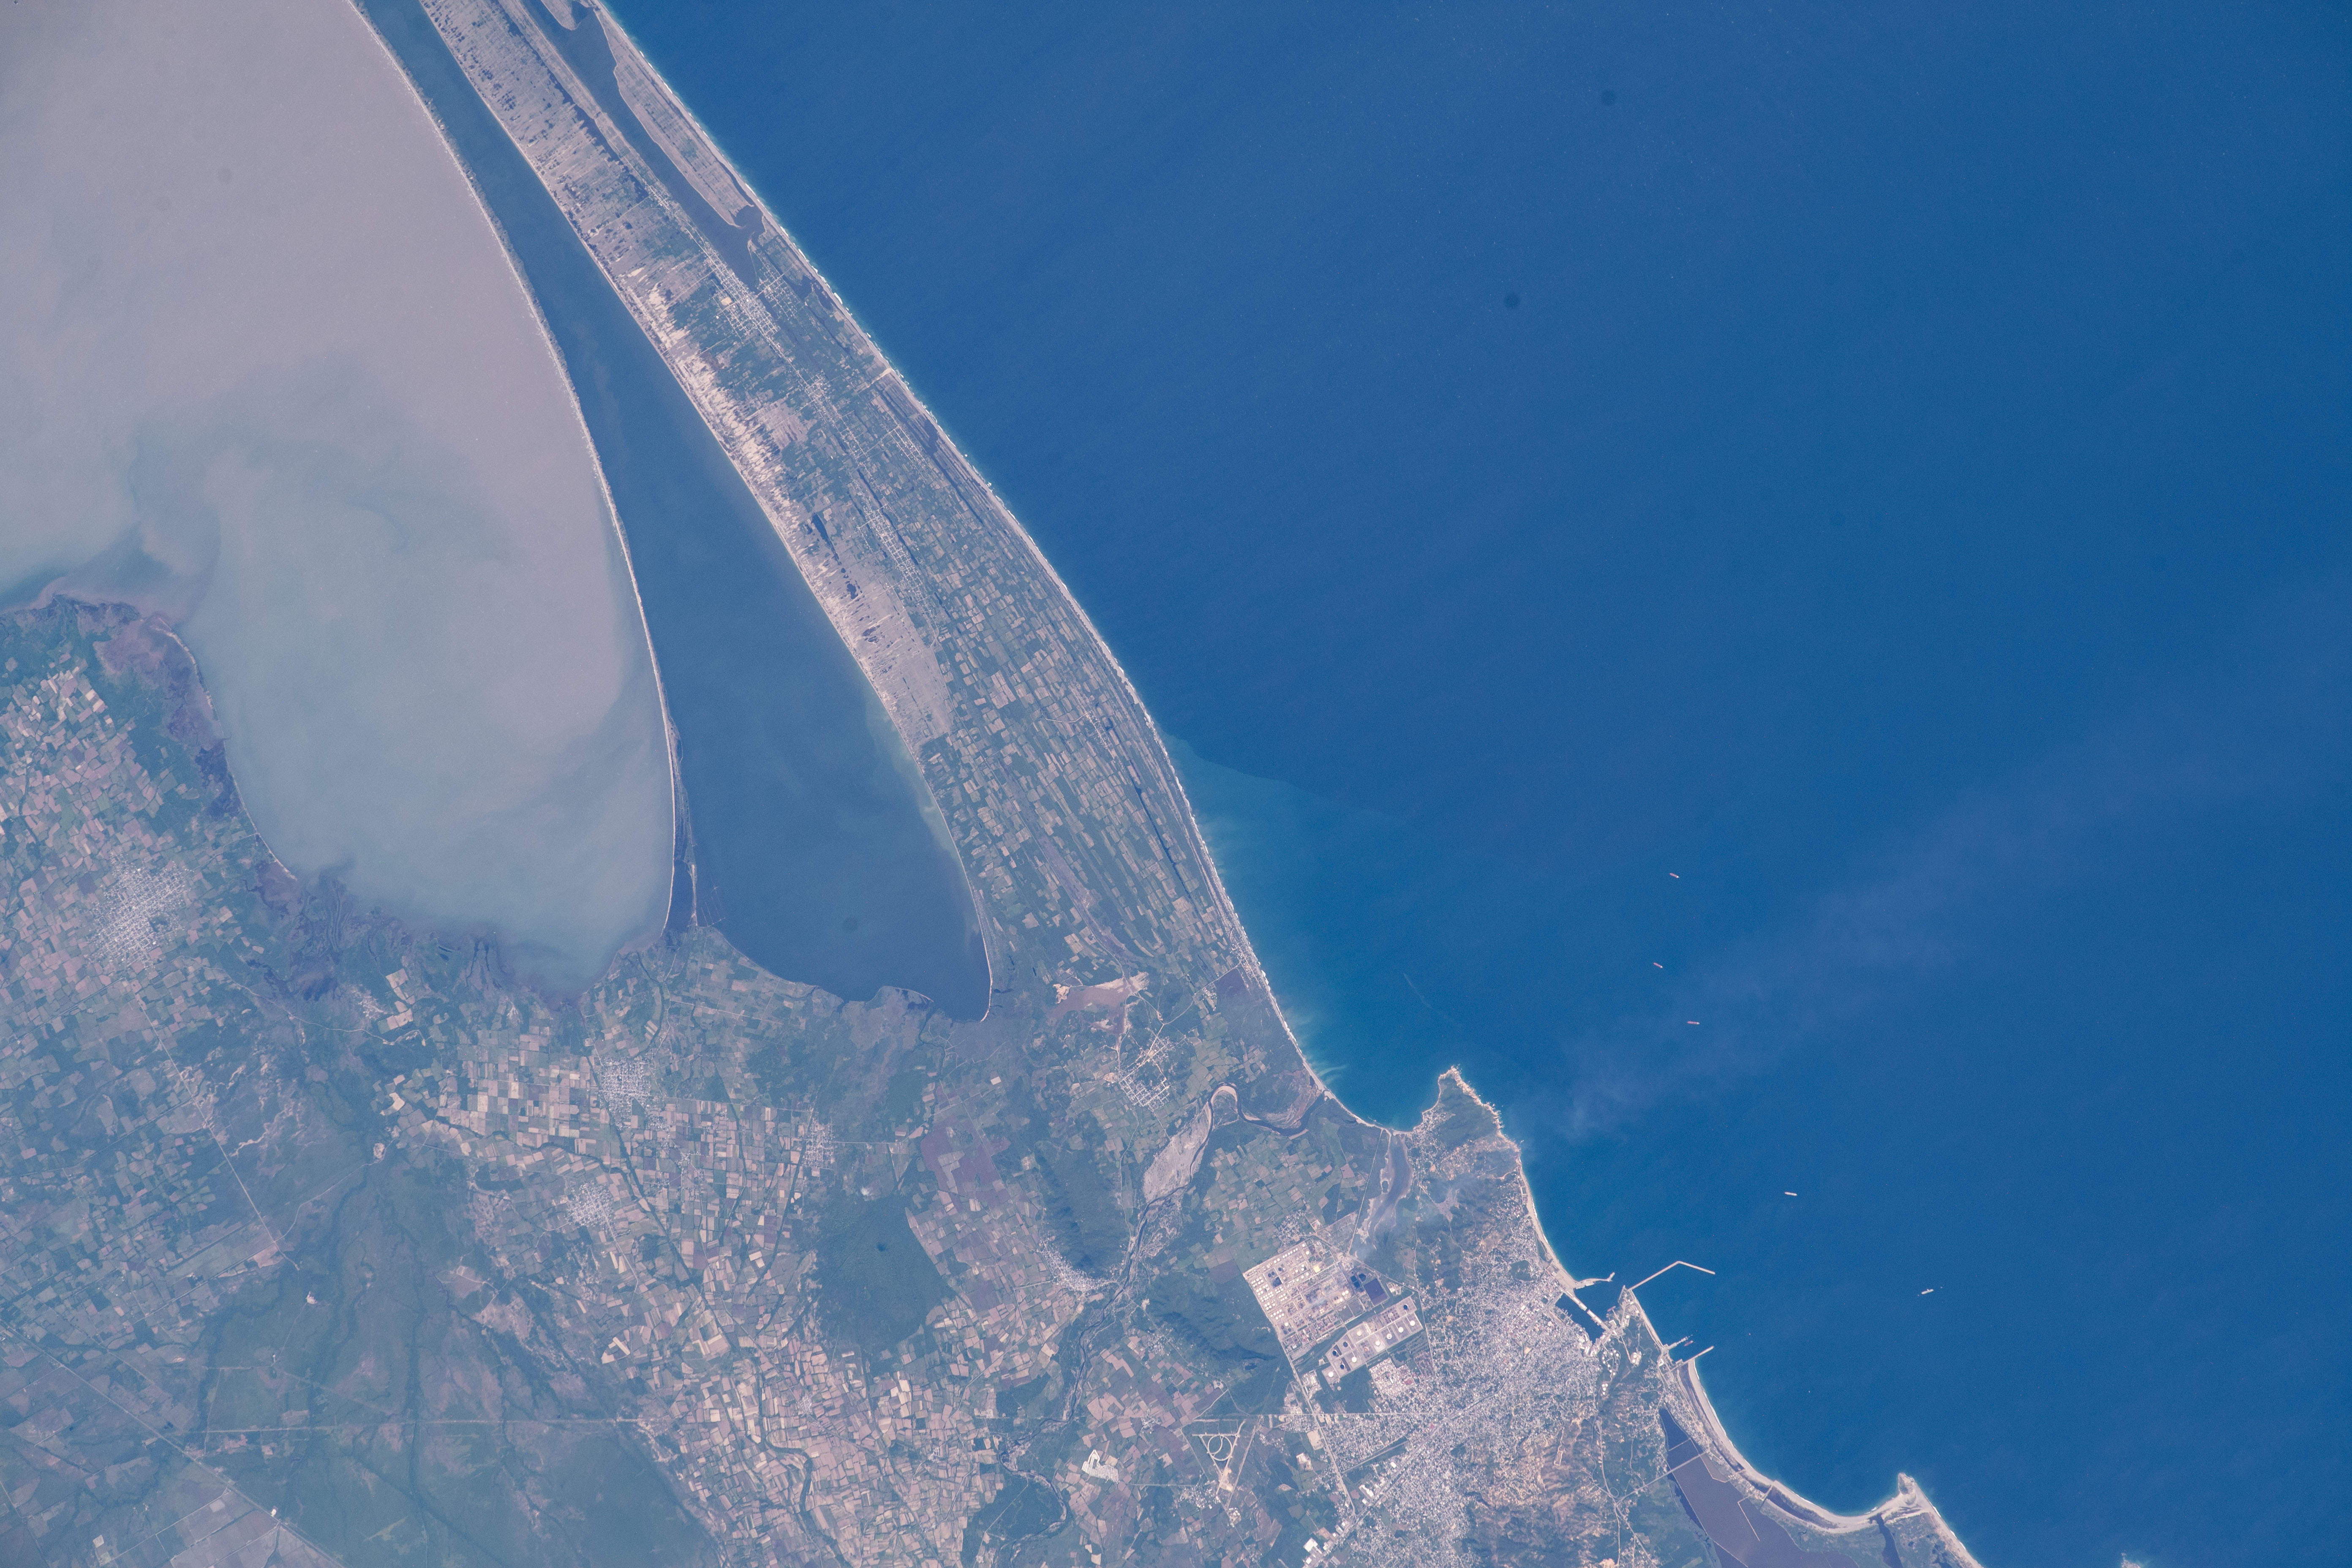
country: MEXICO
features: SAN MATEO DEL MAR, SALINA CRUZ
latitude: 16.2
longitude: -95.1
